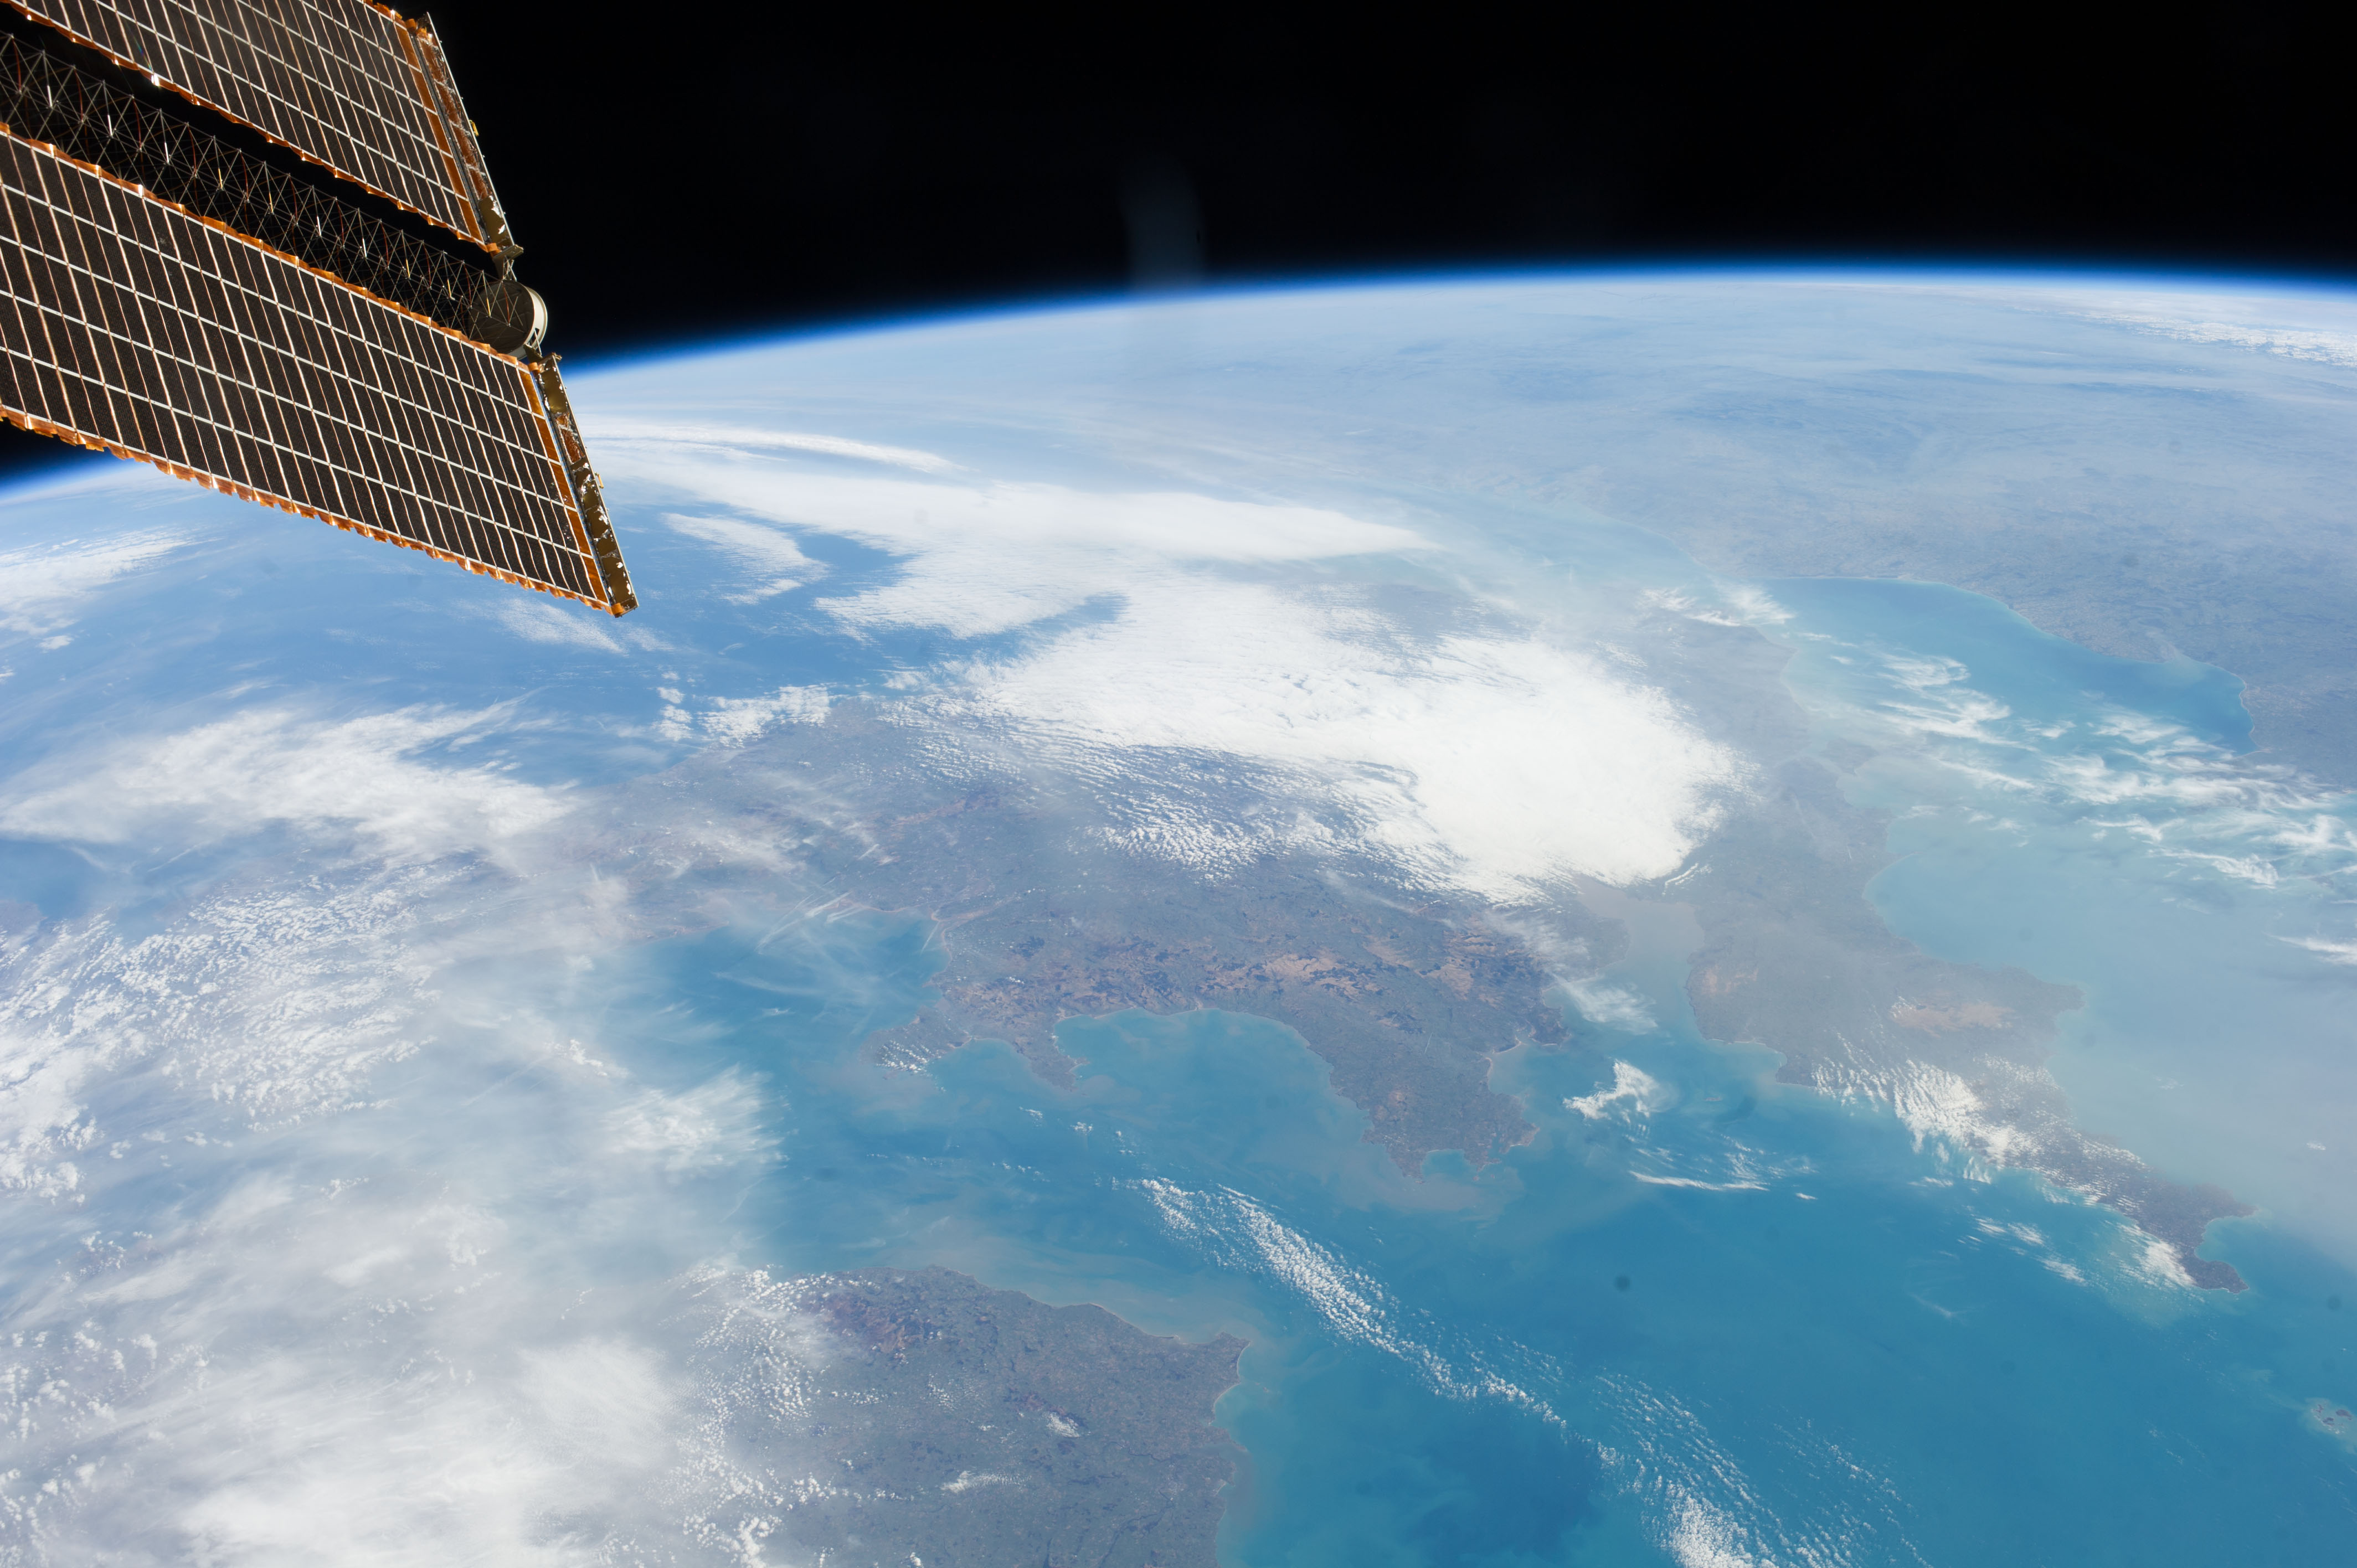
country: UK-ENGLAND
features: IRISH SEA, CELTIC SEA, BIRMINGHAM
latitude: 52.5
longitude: -2.4
